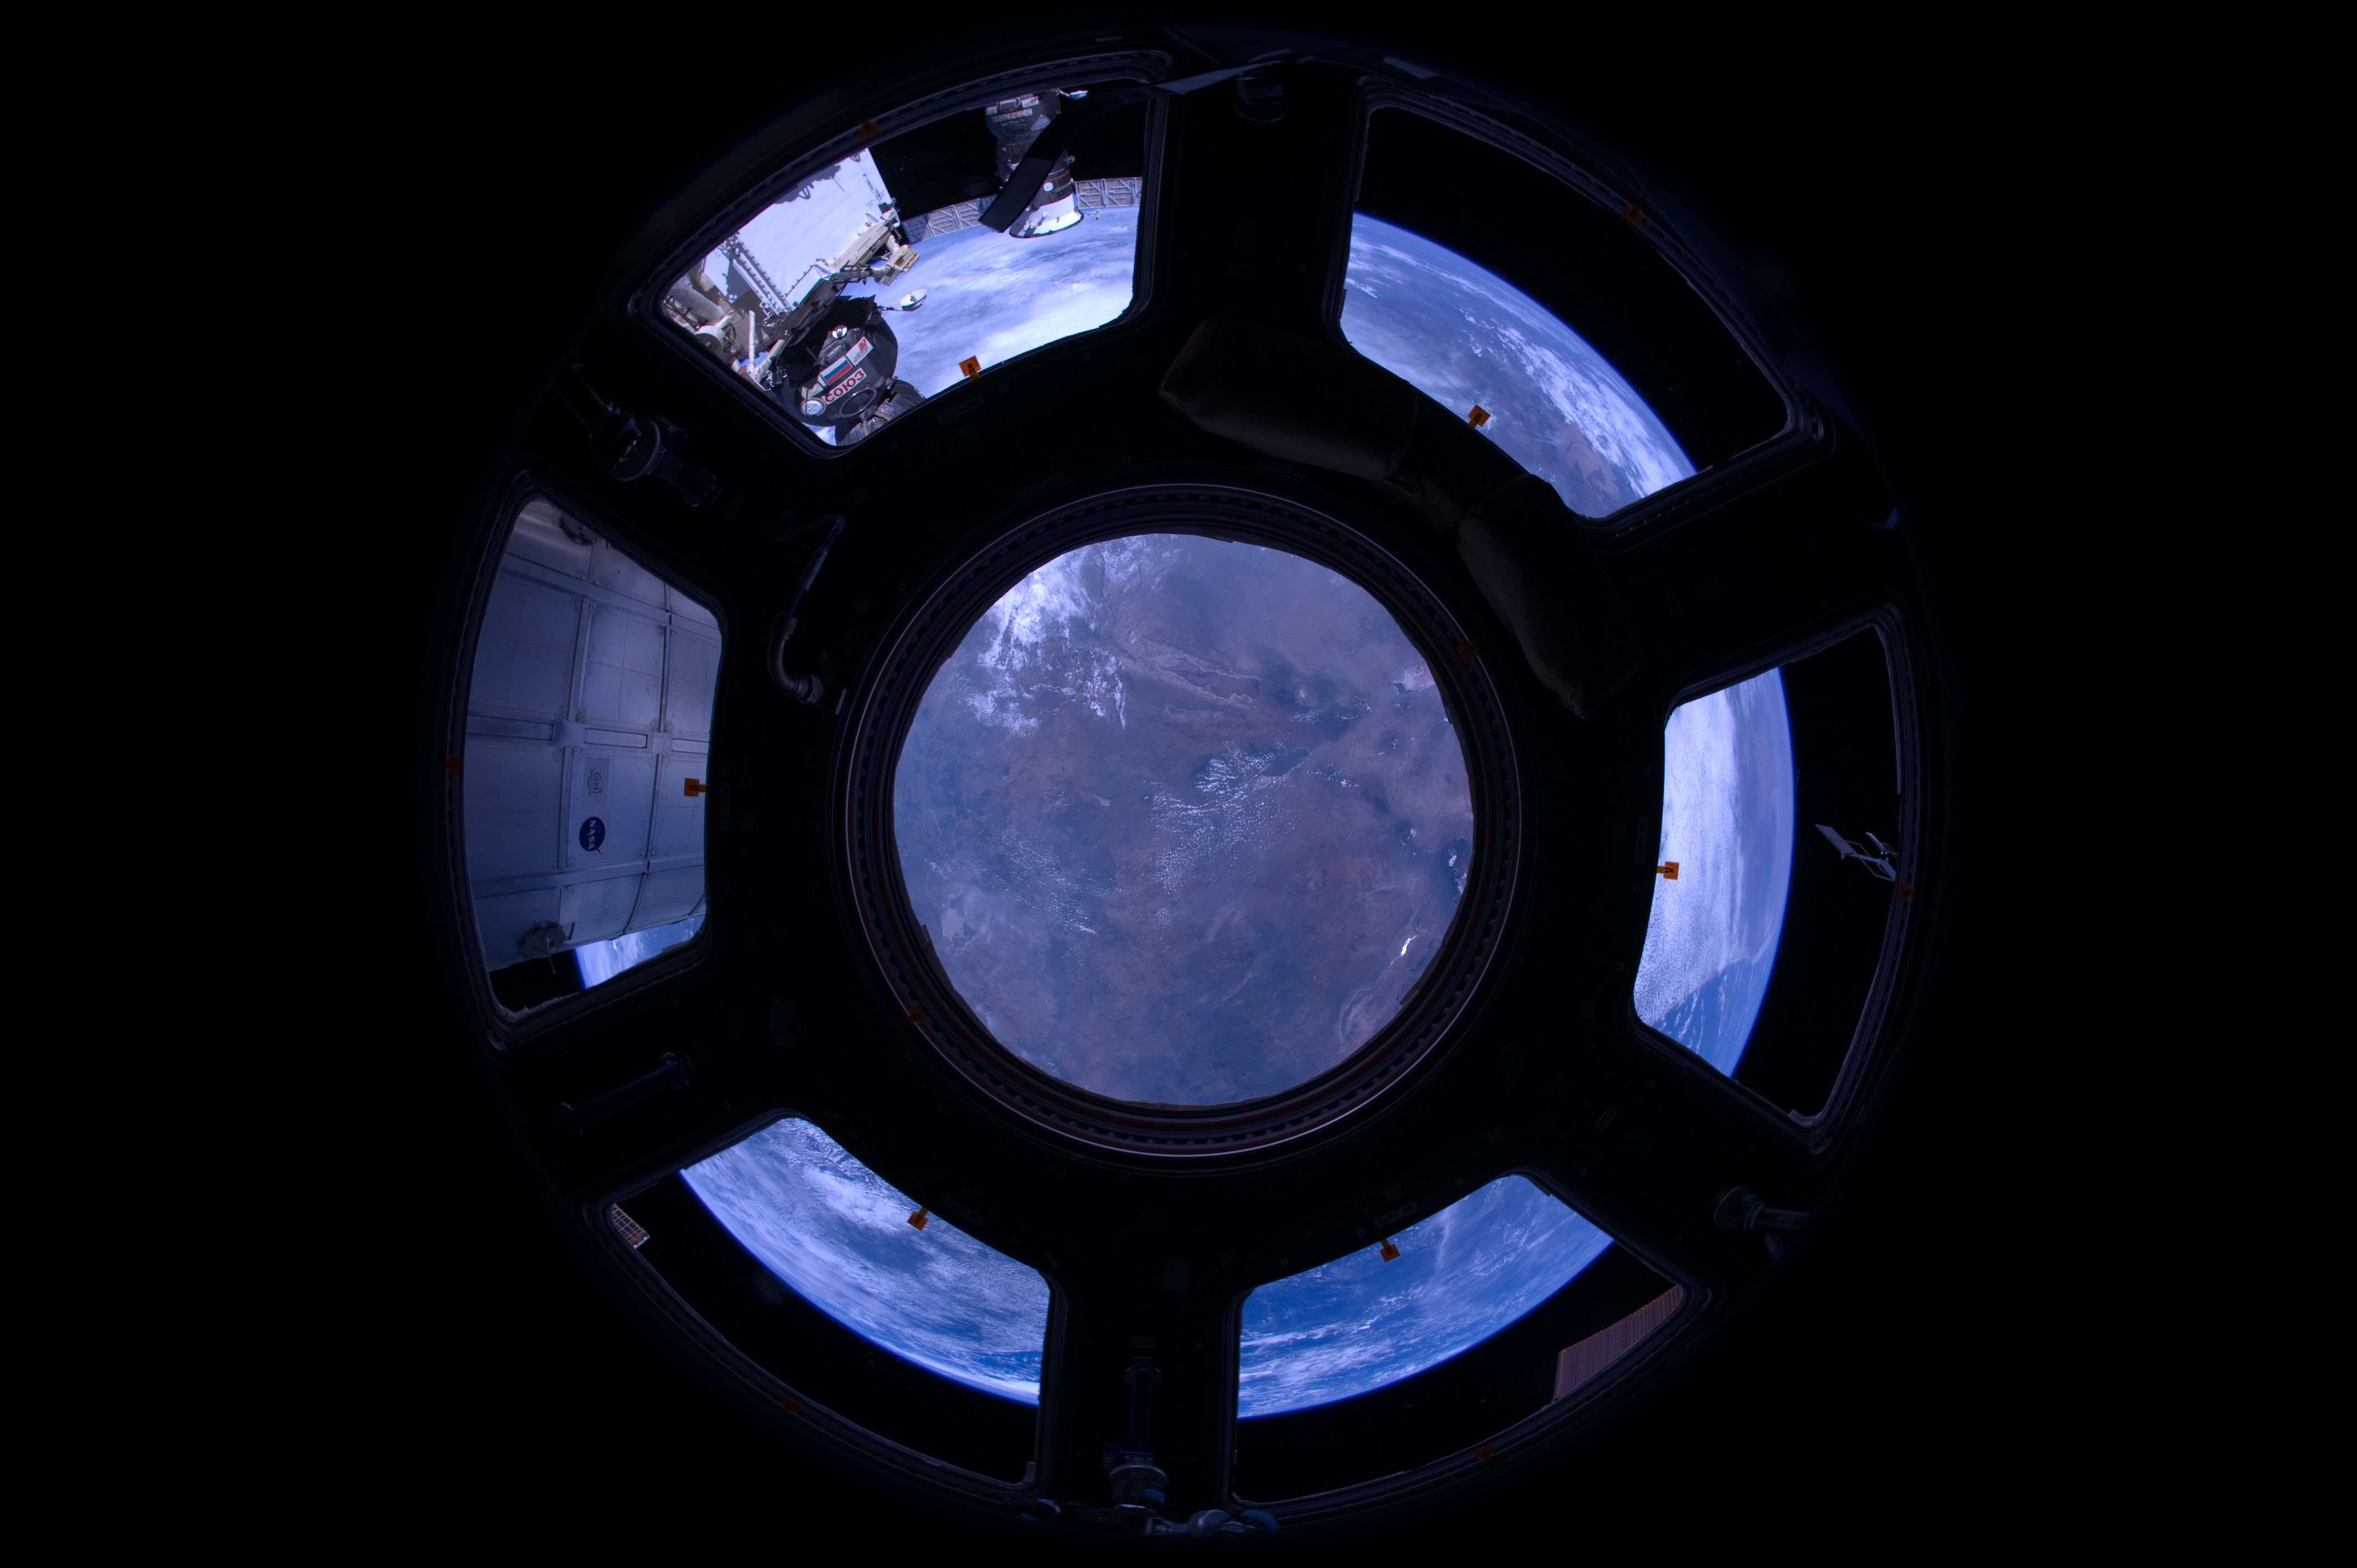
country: TANZANIA
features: L. EYASI, L. NATRON, NGORONGORO CRATER
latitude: -4.5
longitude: 36.0
